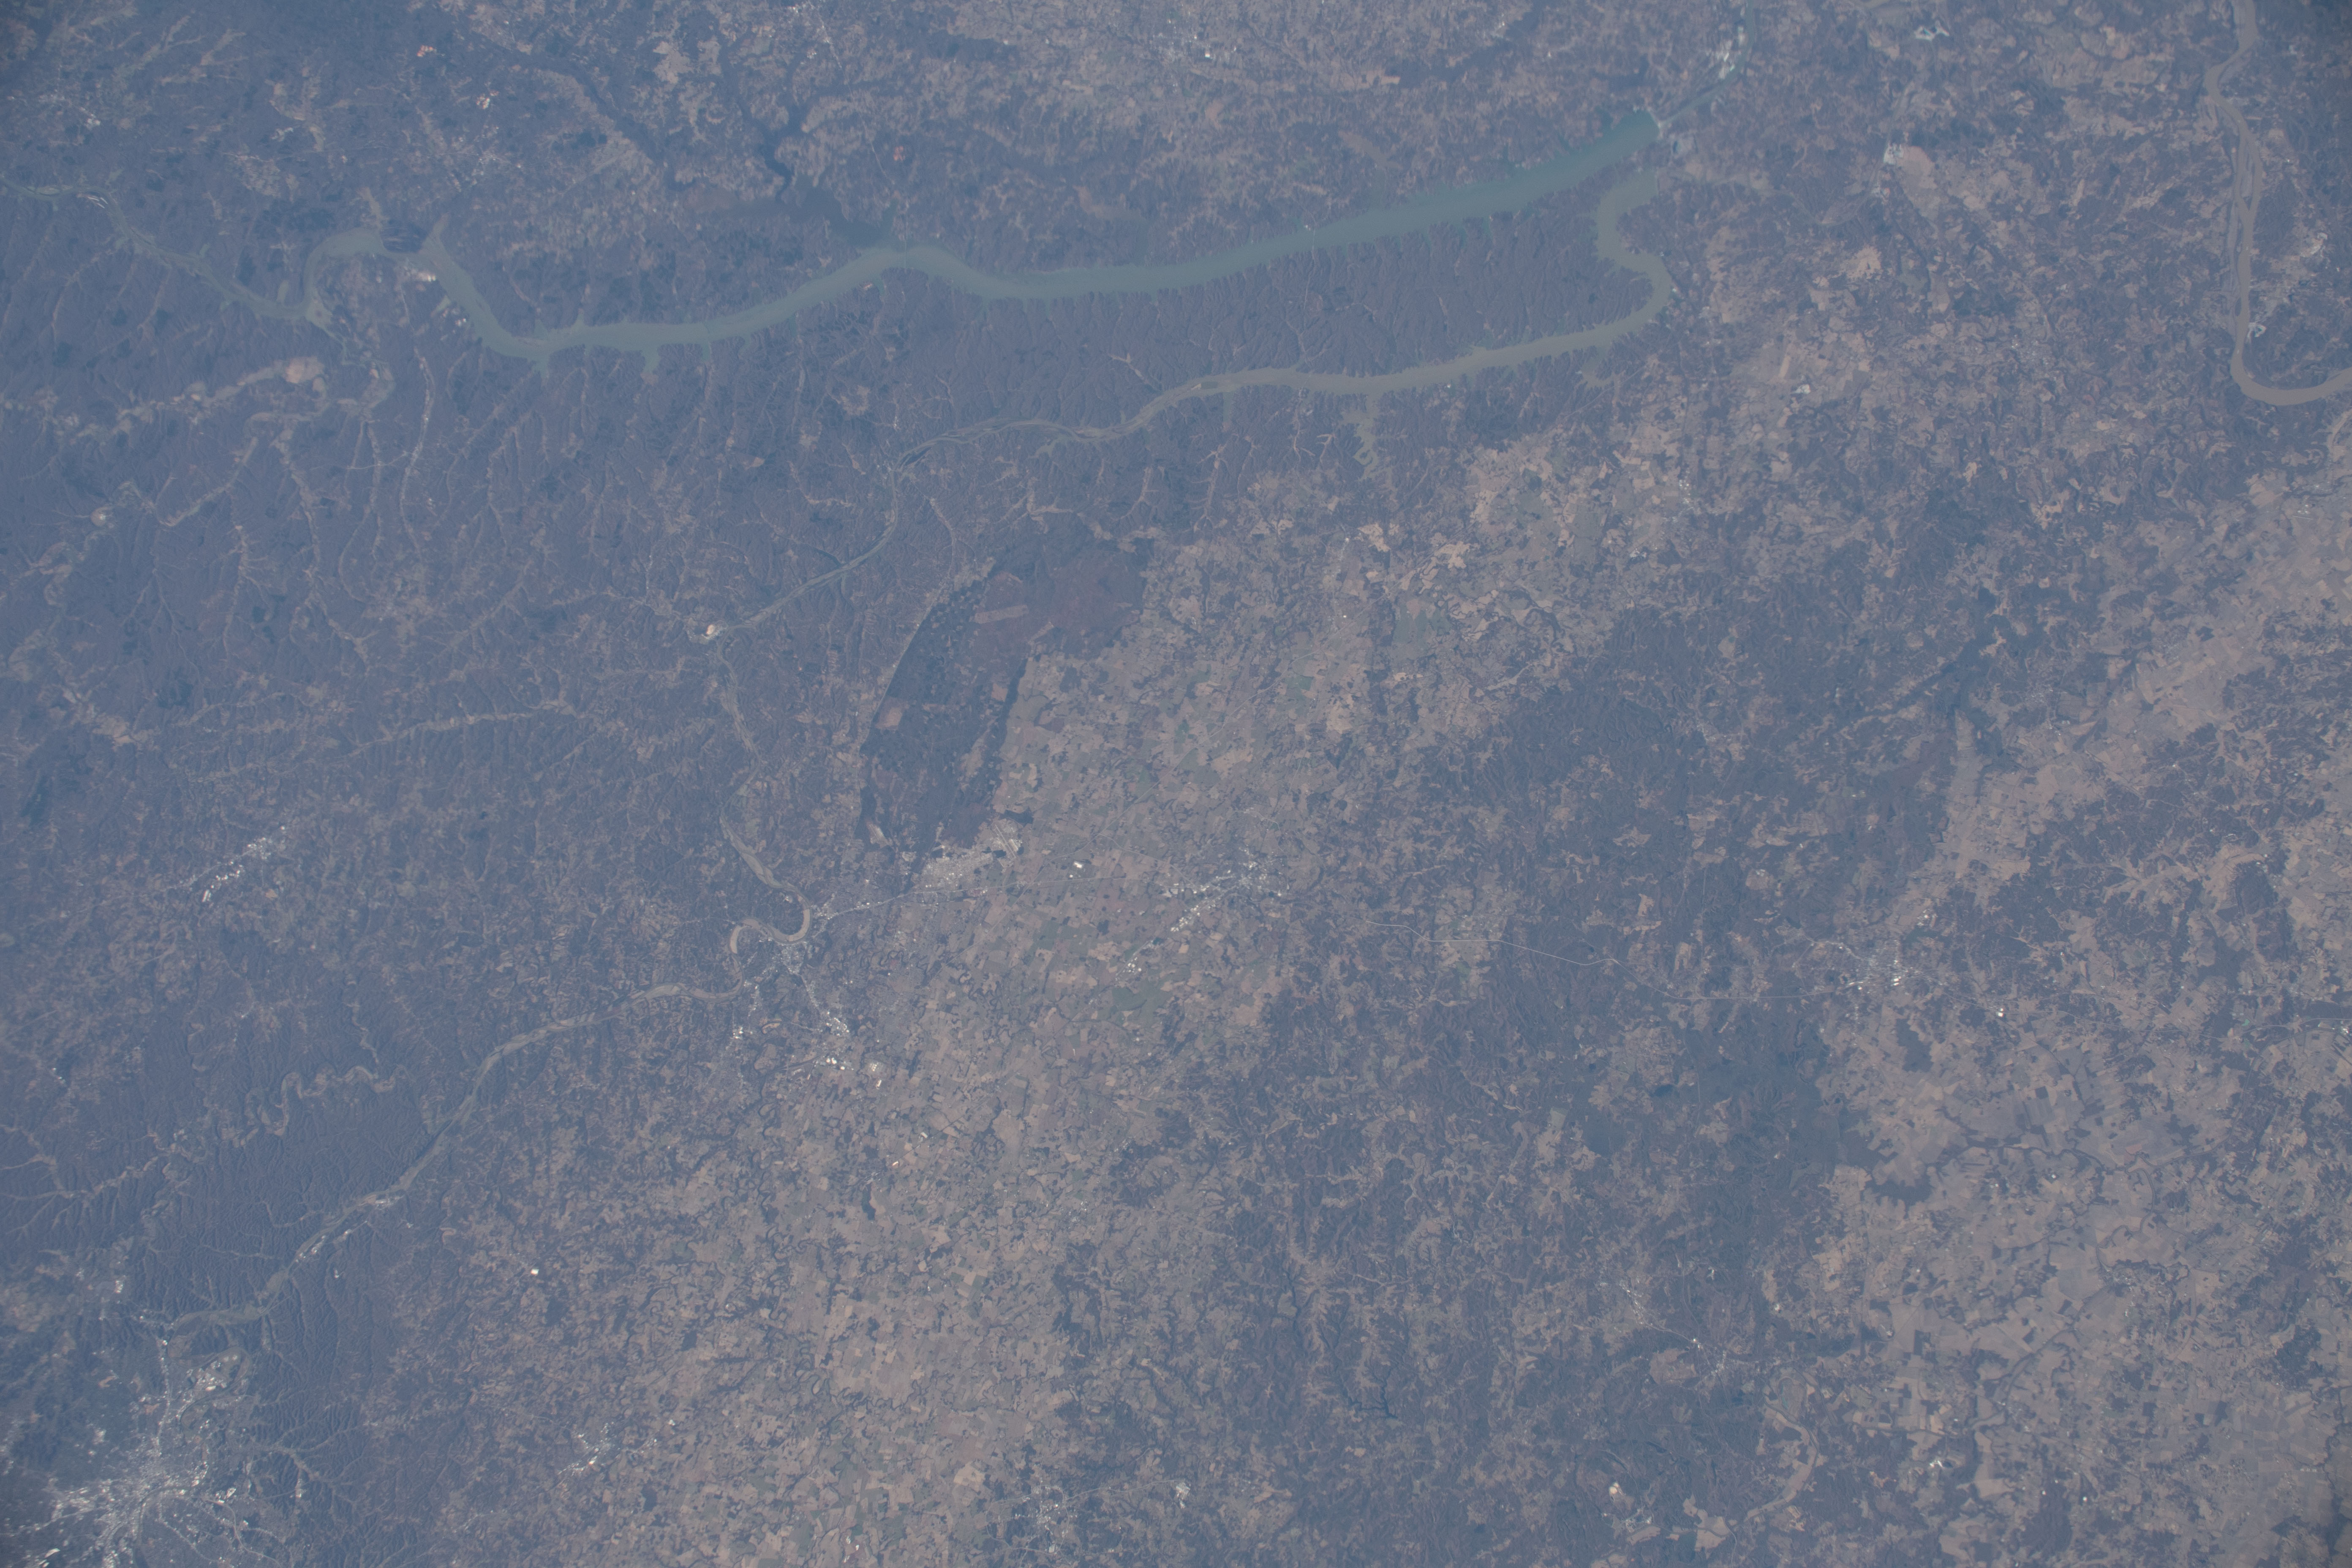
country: USA-KENTUCKY
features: FORT CAMPBELL, CUMBERLAND RIVER, NASHVILLE, KENTUCKY, OHIO RIVER, TENNESSEE
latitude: 36.8
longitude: -87.6
